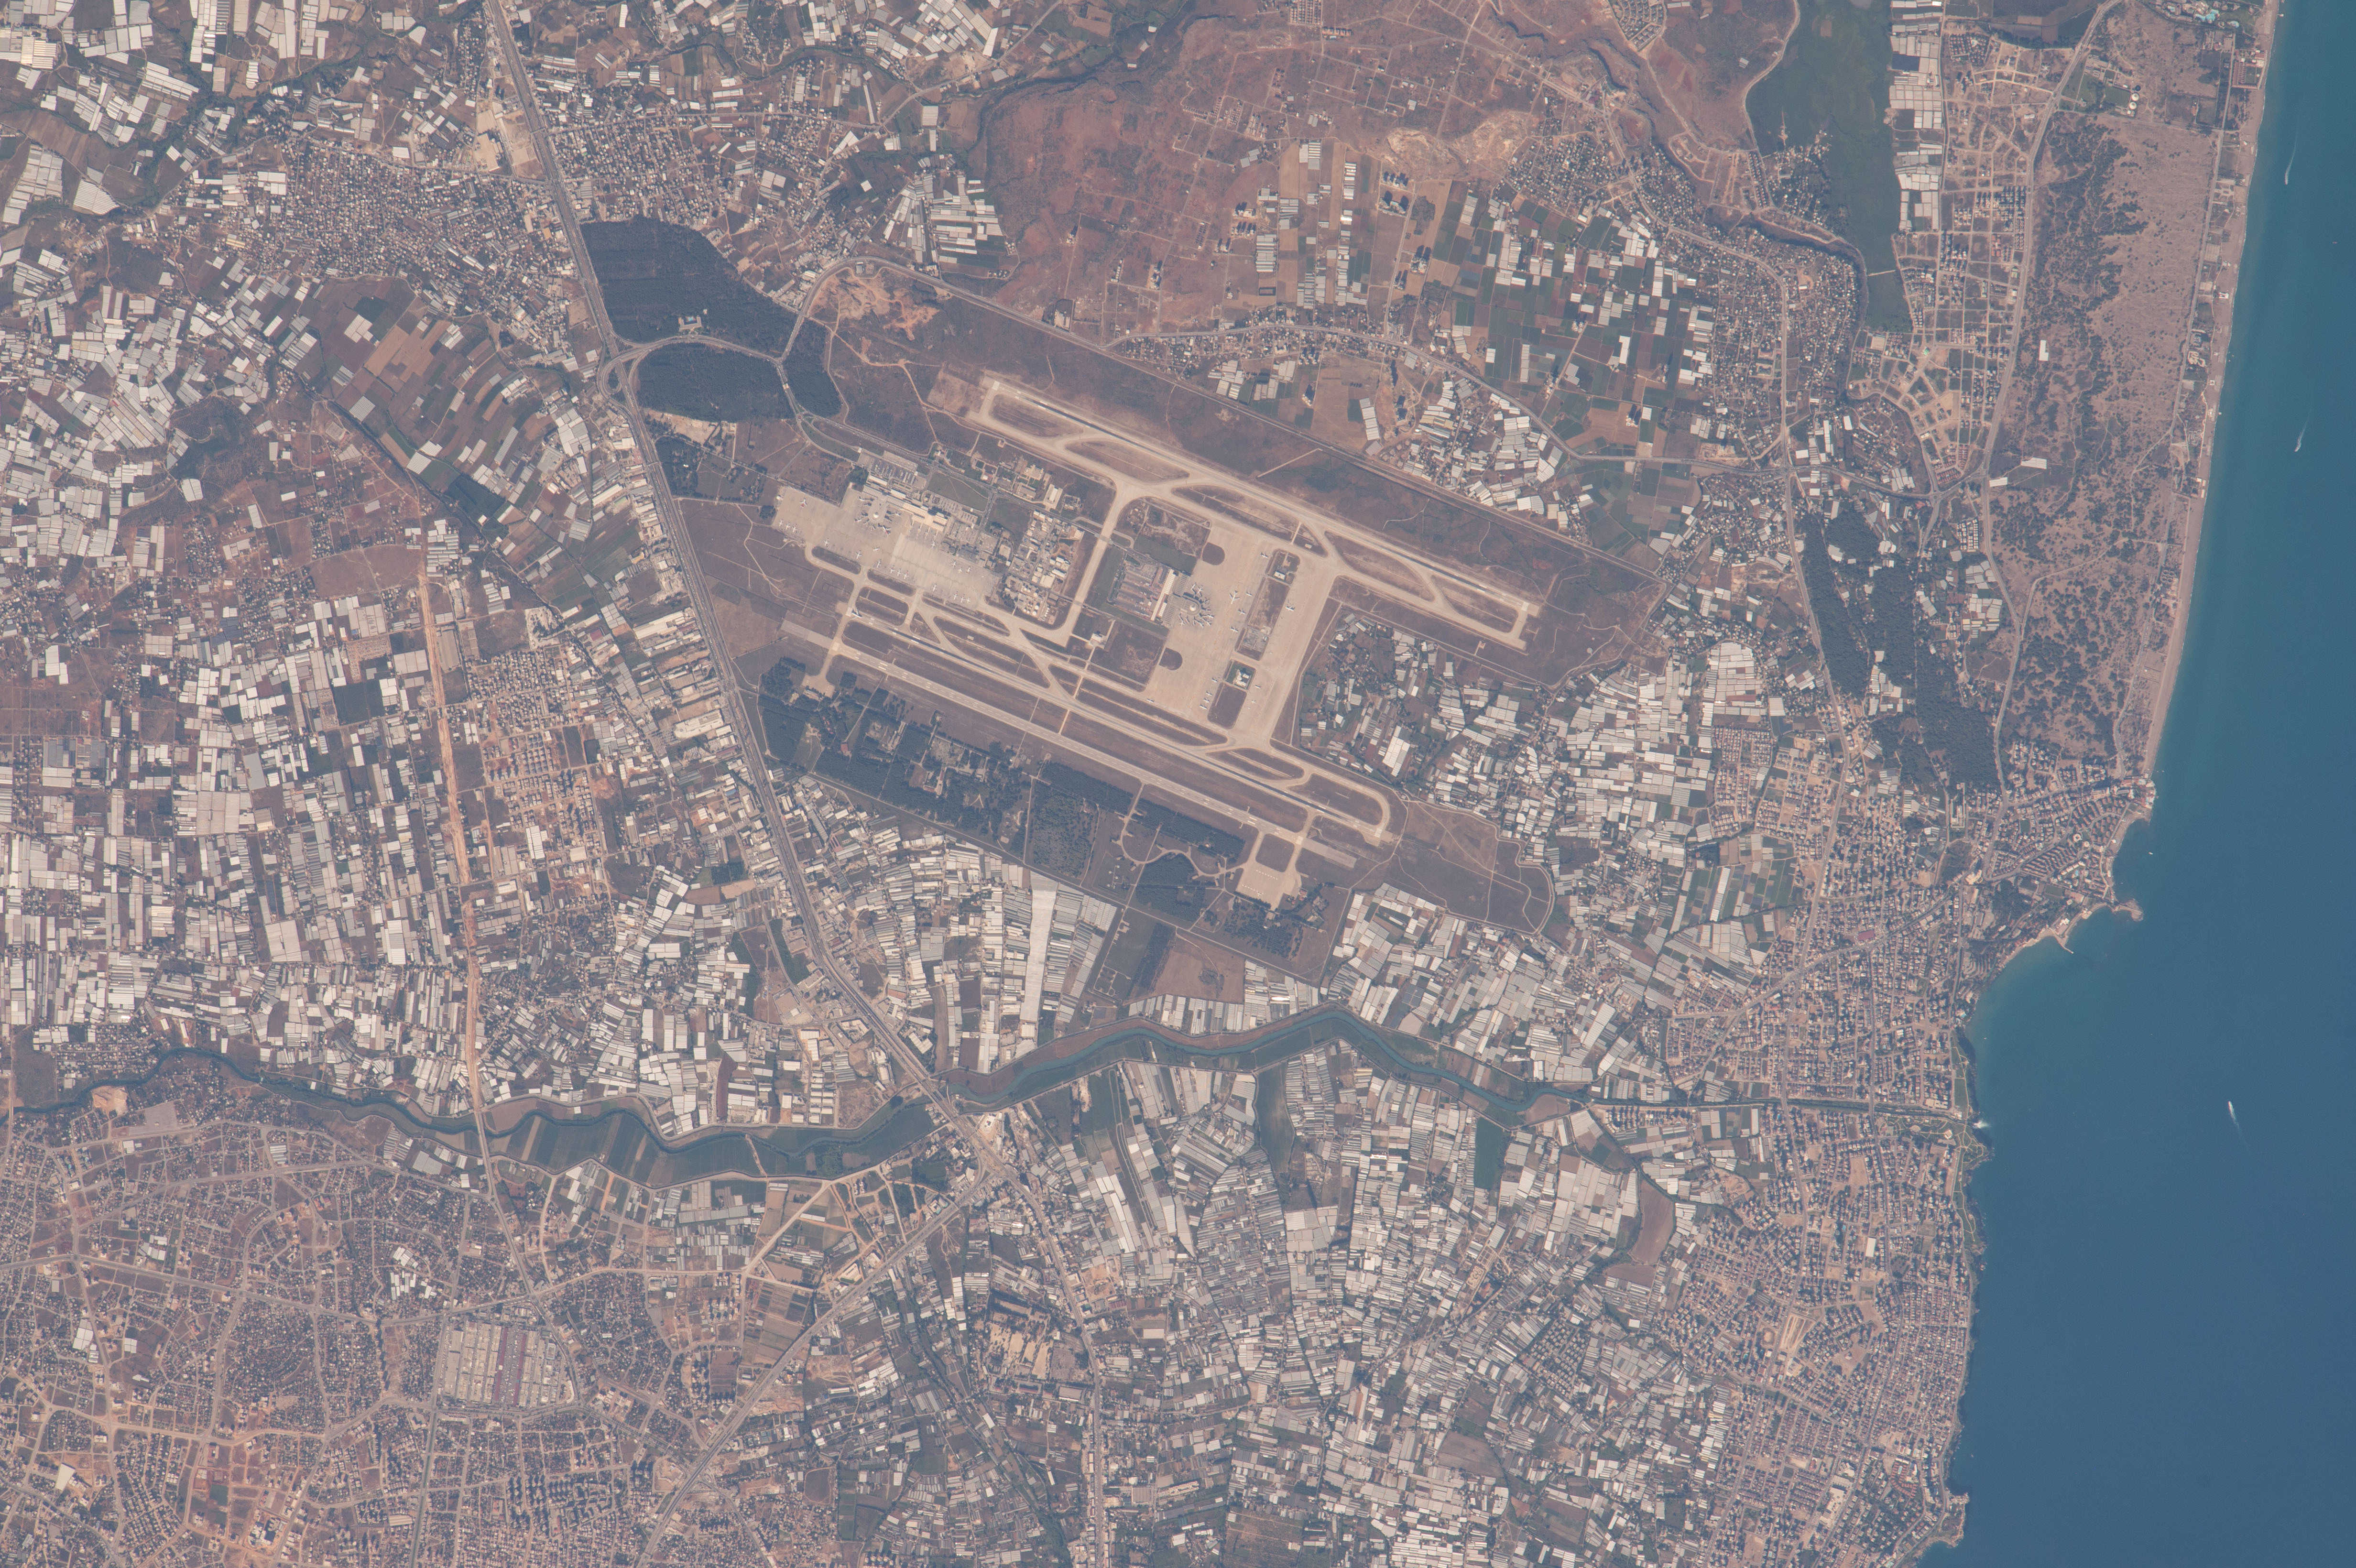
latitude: 36.9
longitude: 30.8
